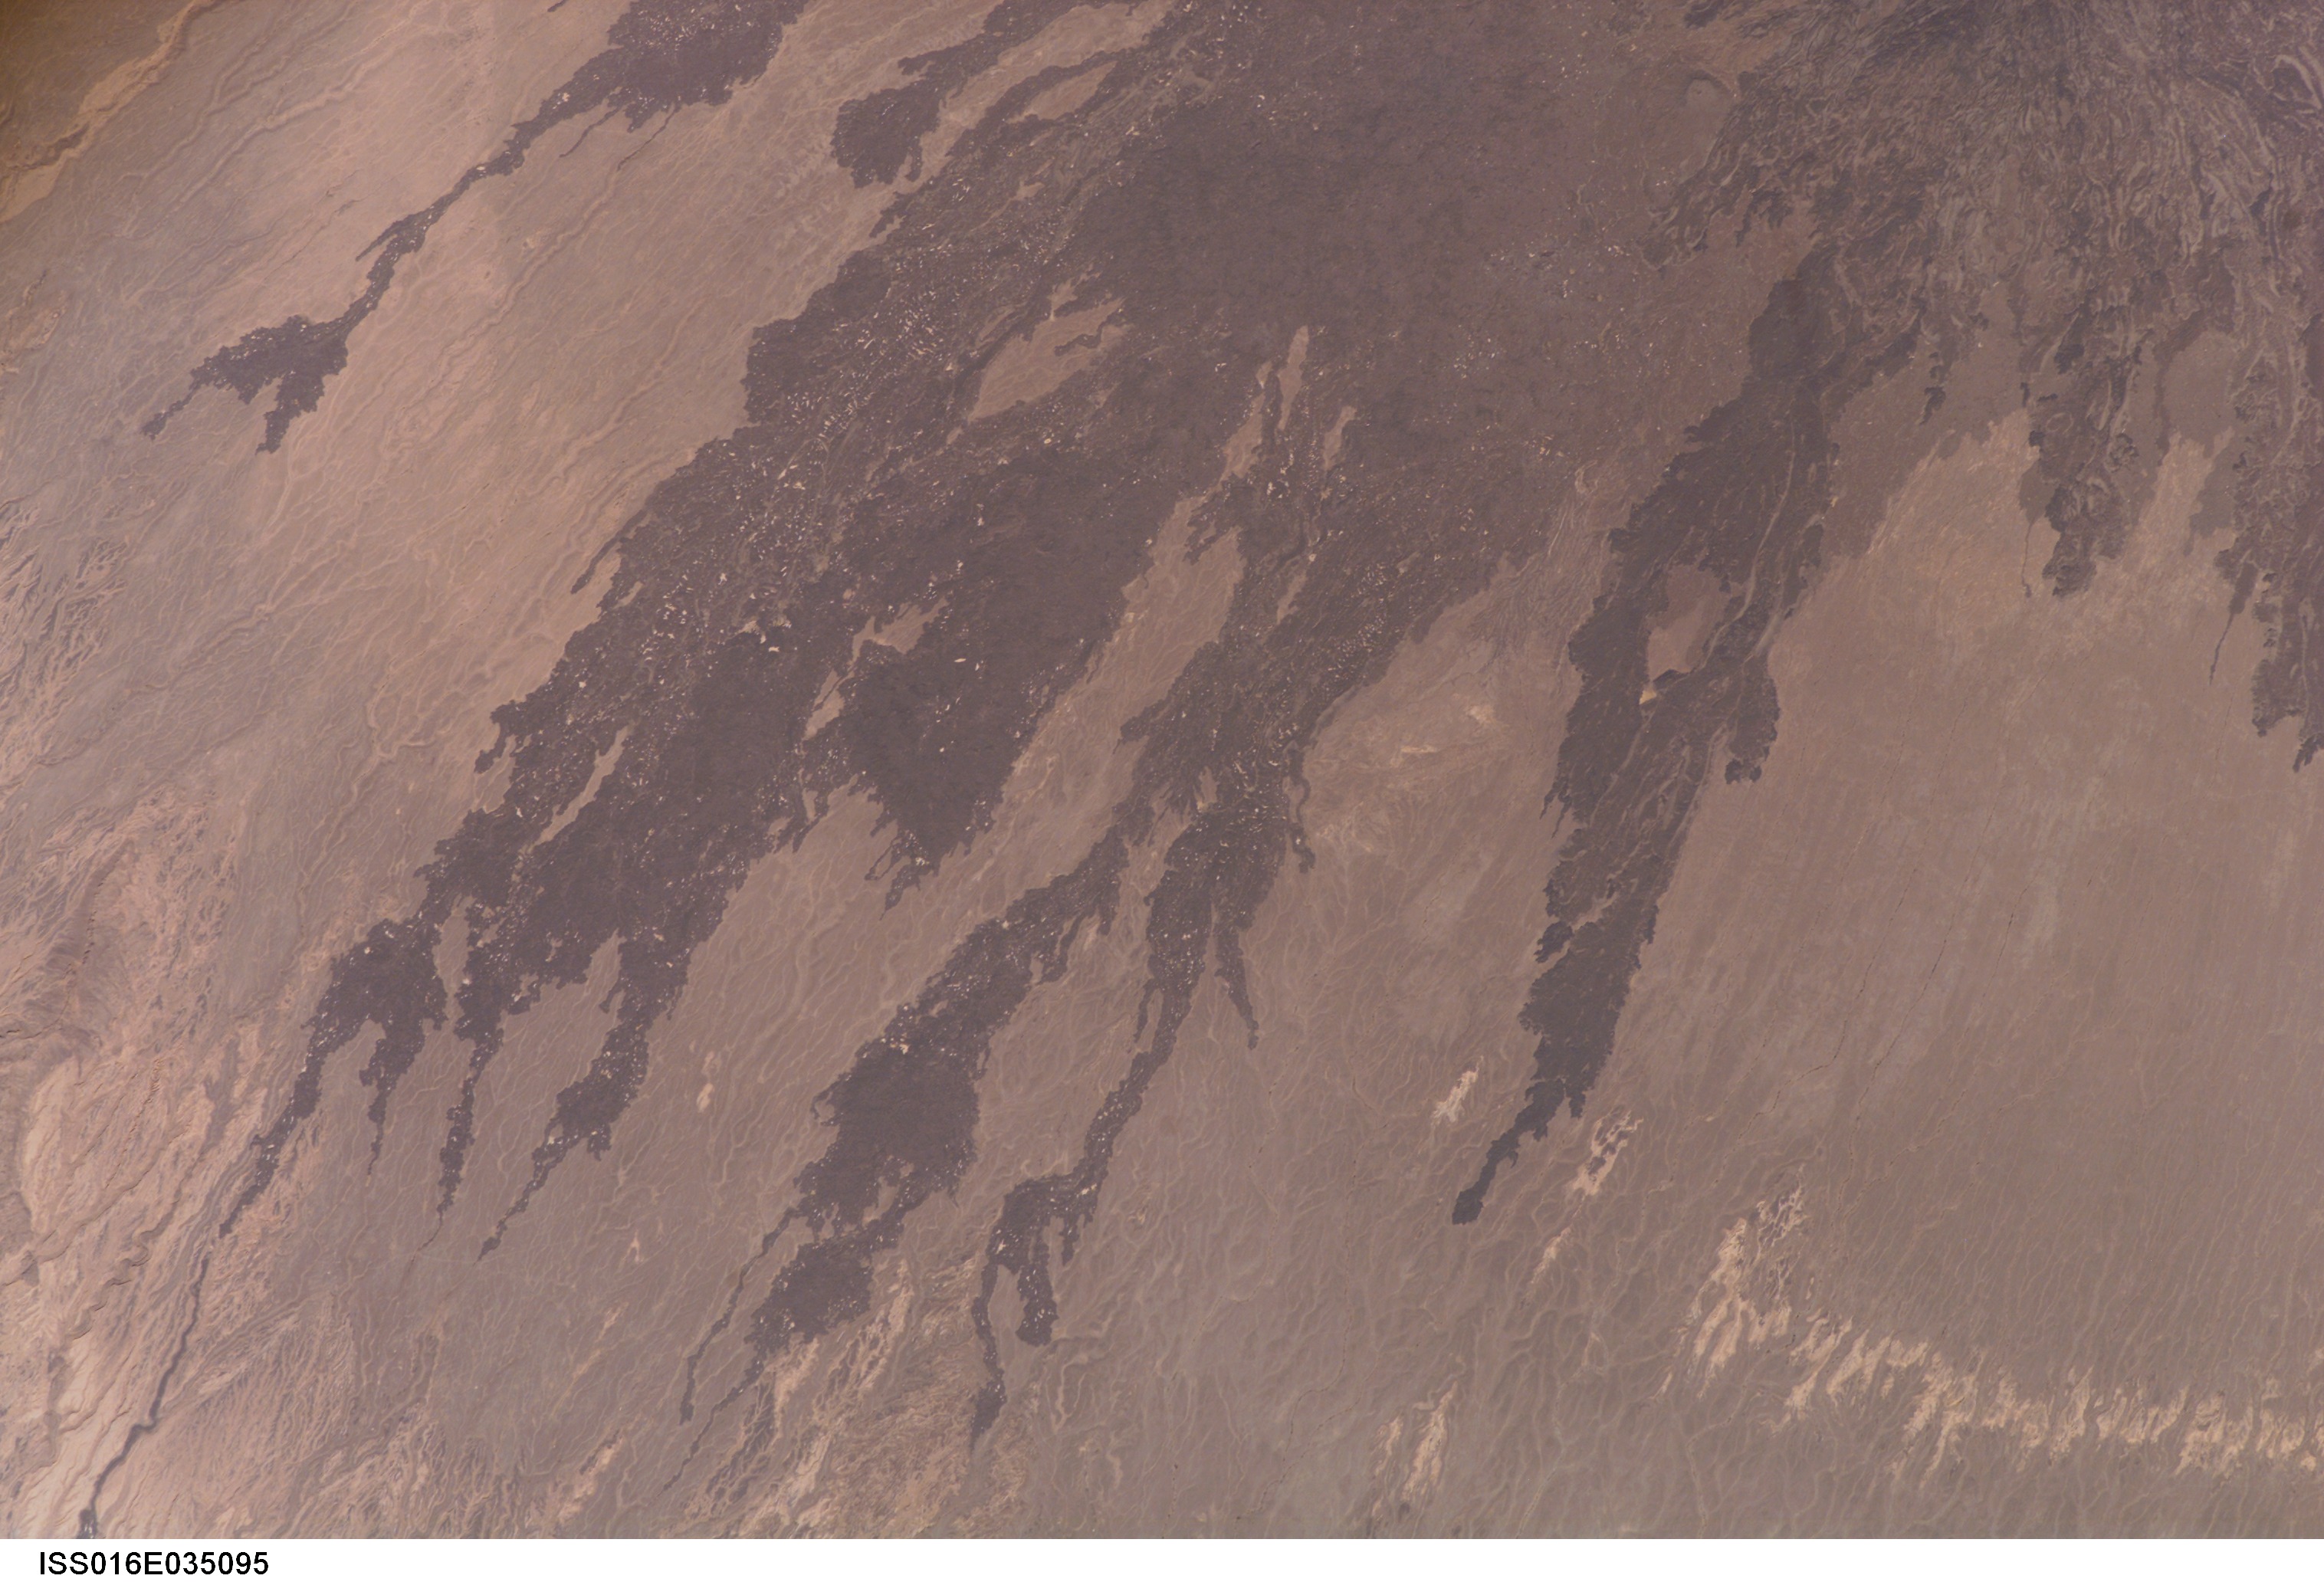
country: CHAD
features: W. PIC TOUSIDE, LAVA FLOWS
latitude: 21.1
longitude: 16.4
